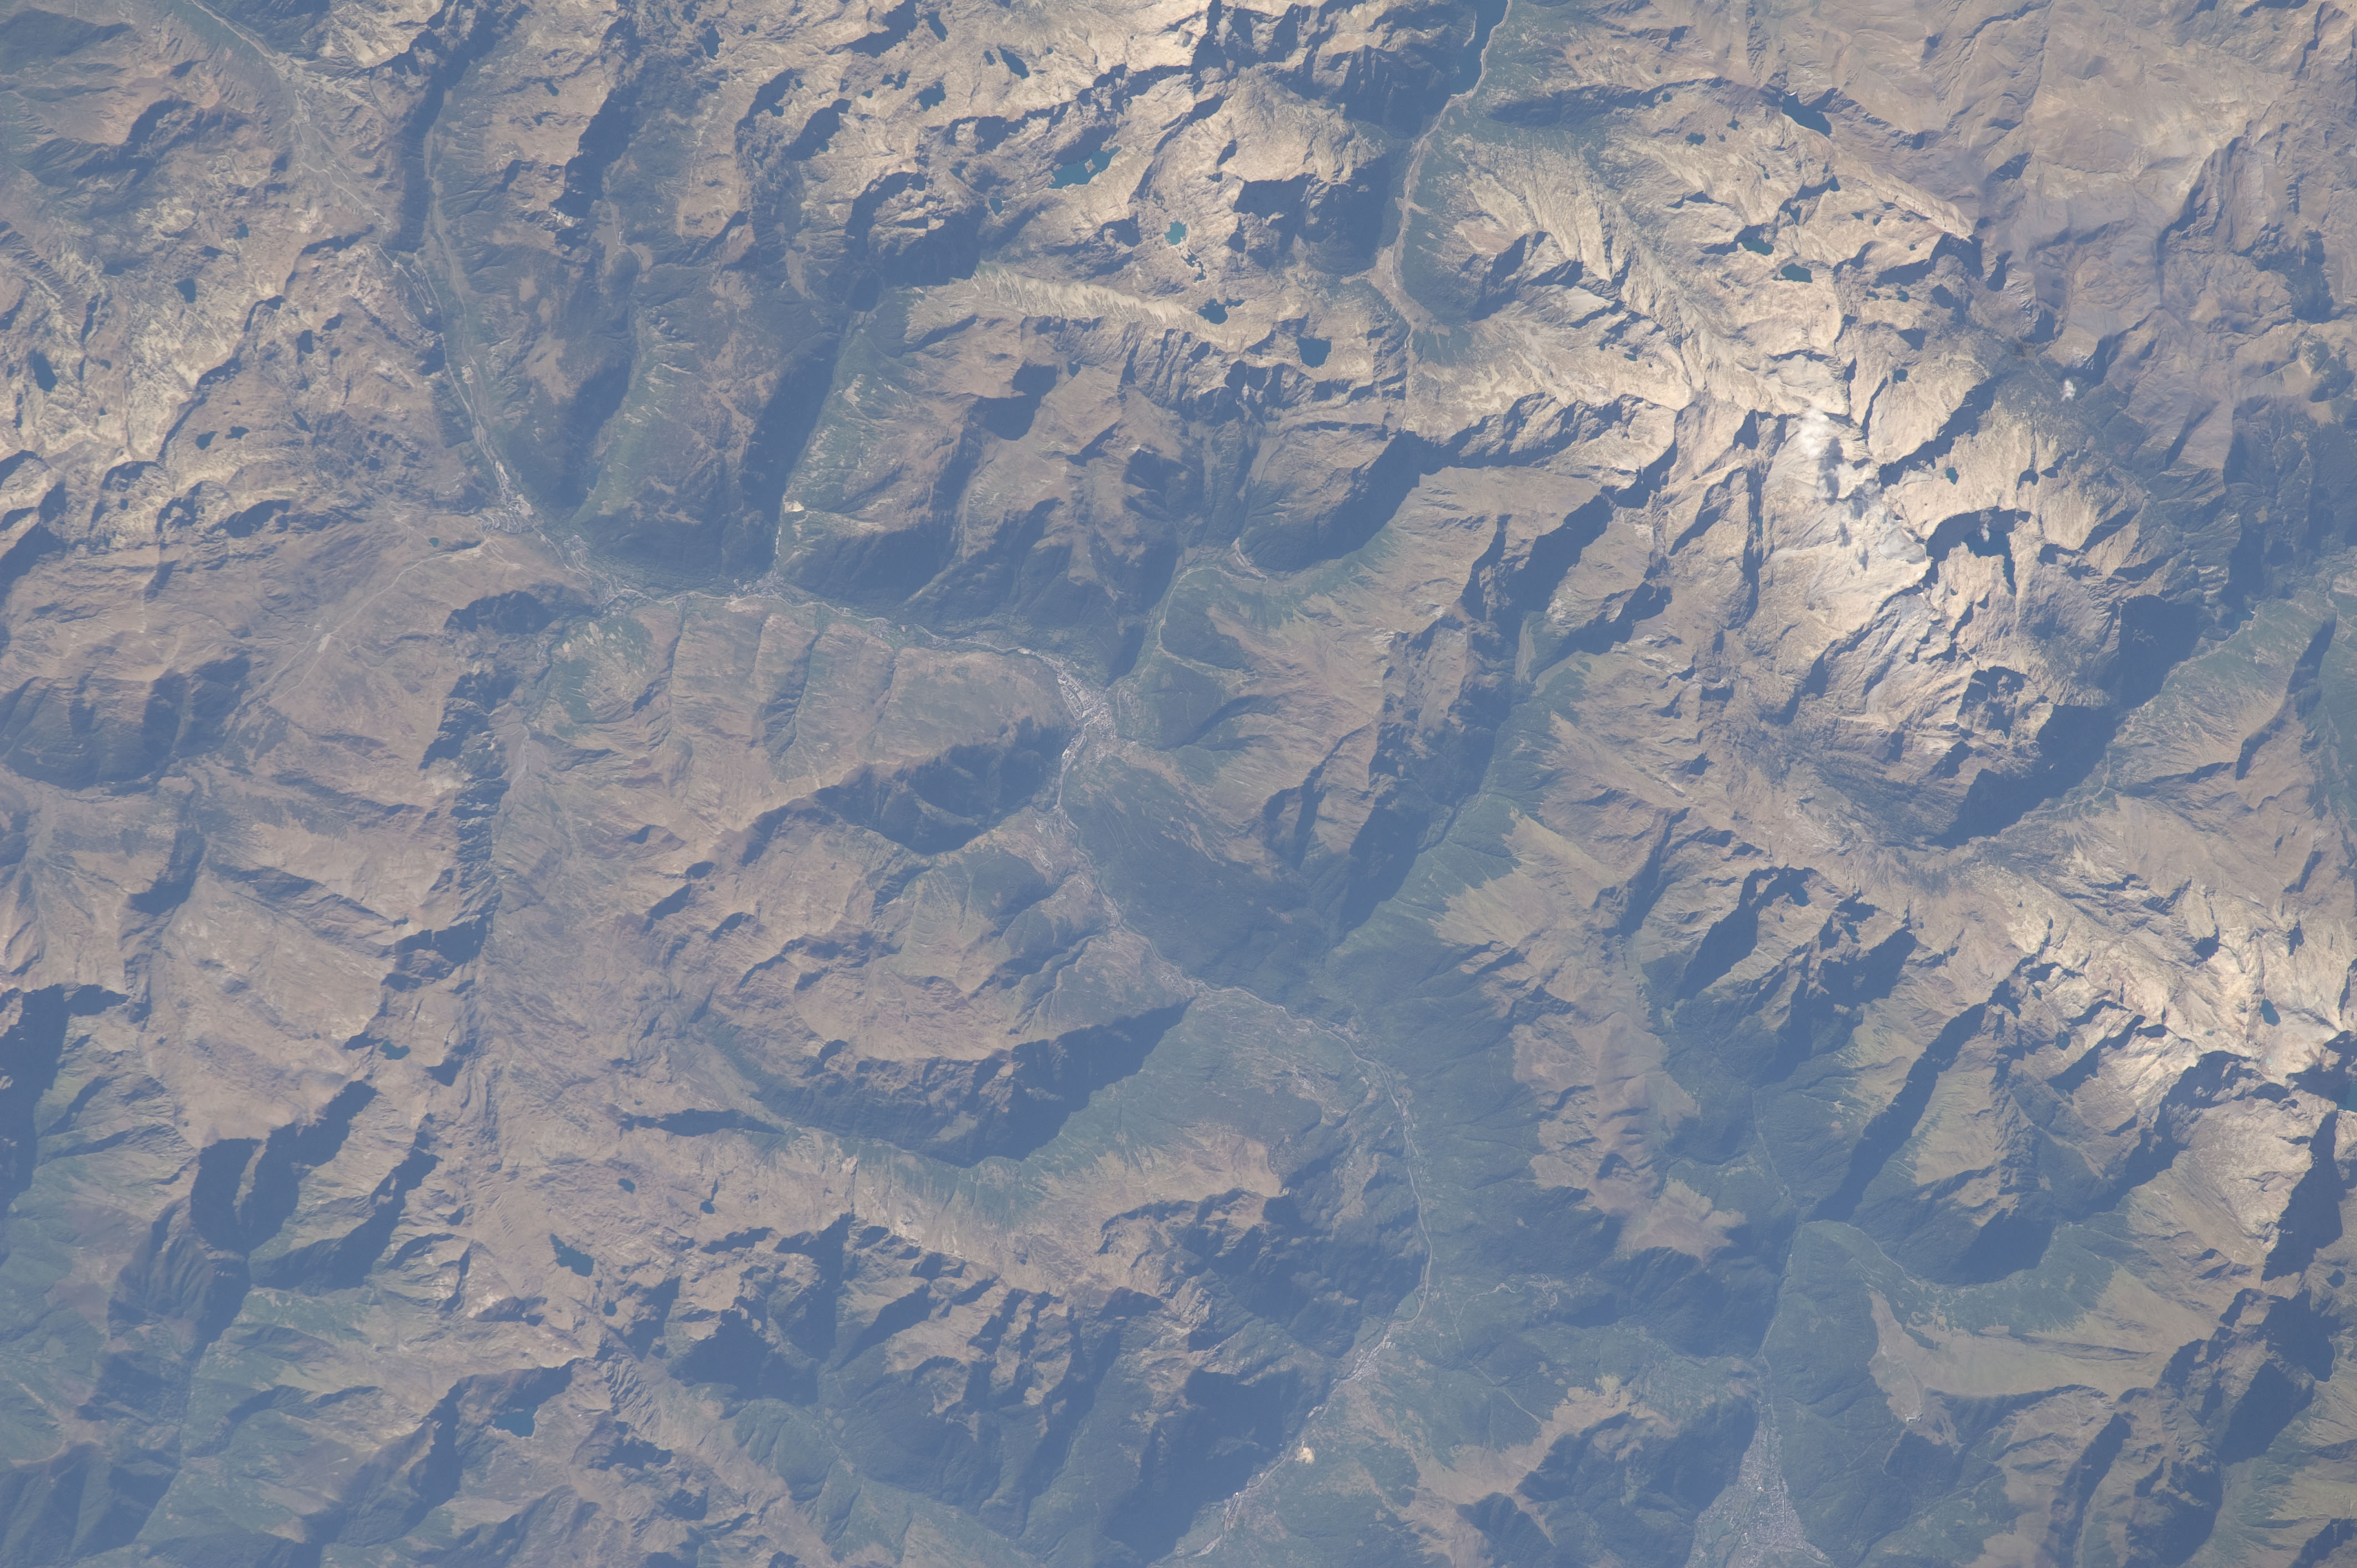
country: SPAIN
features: PYRENEES MTS., GARONNE R., LUCHON
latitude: 42.7
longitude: 0.8
